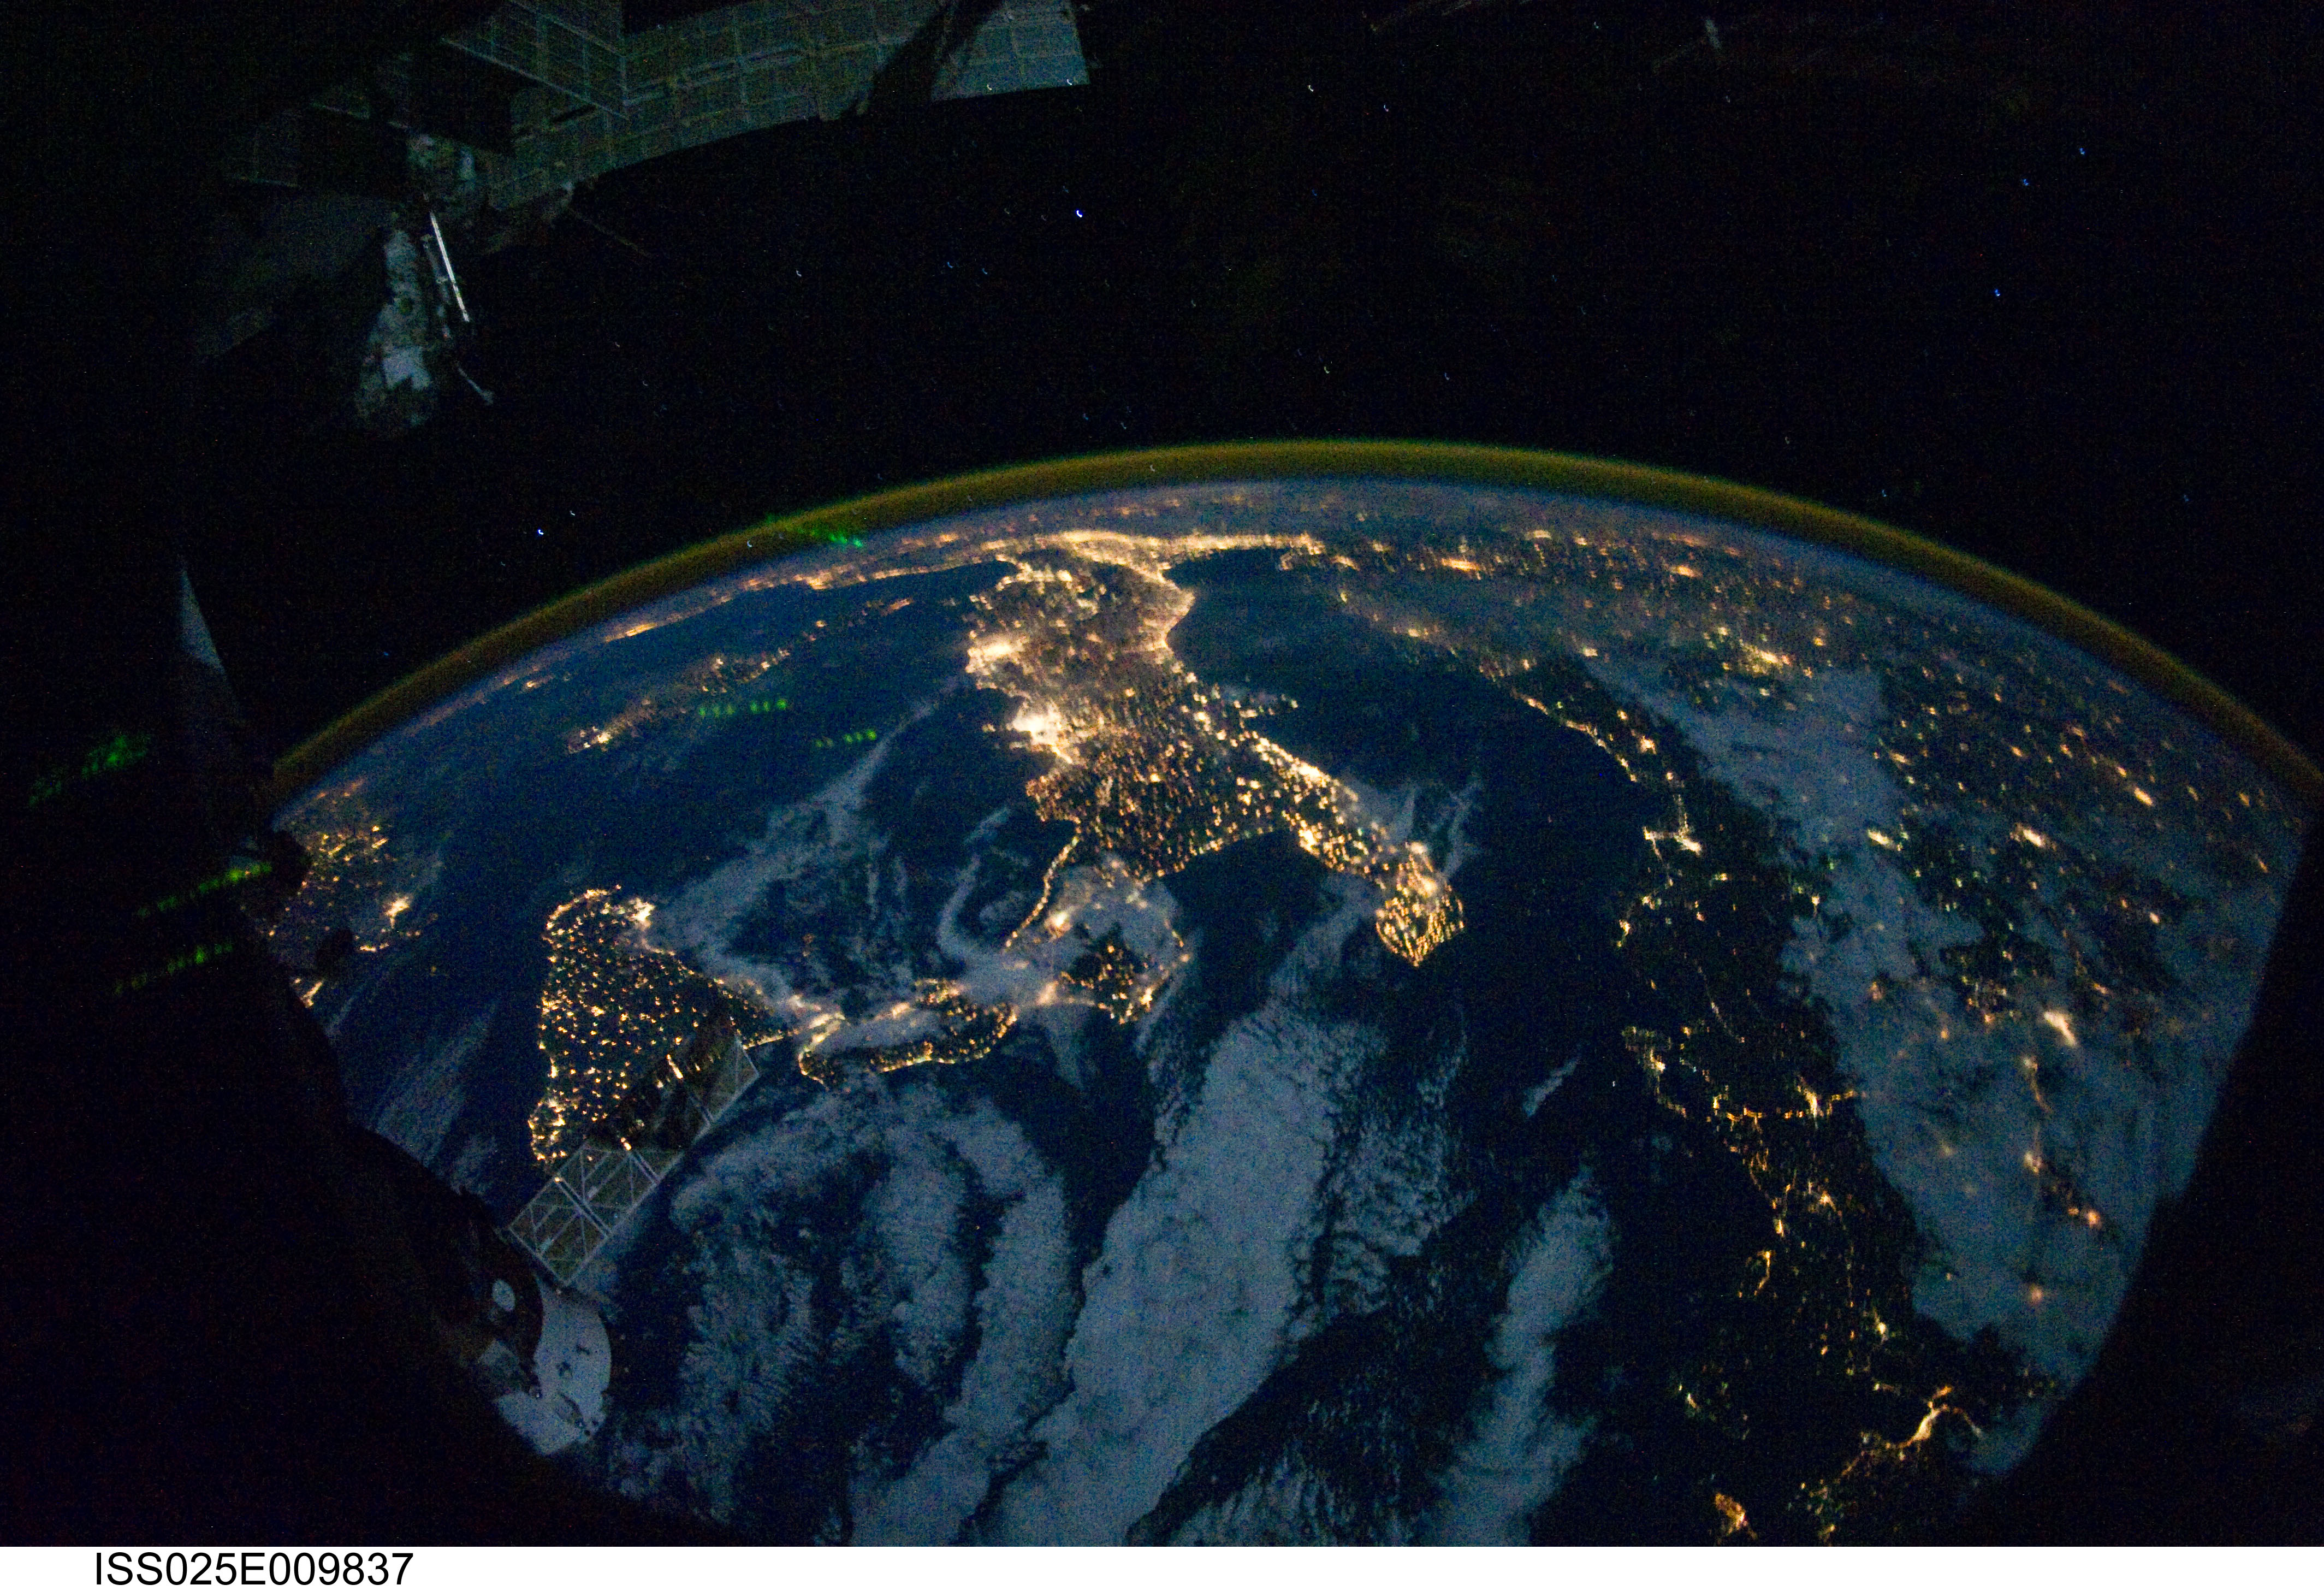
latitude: 40.0
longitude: 16.5
